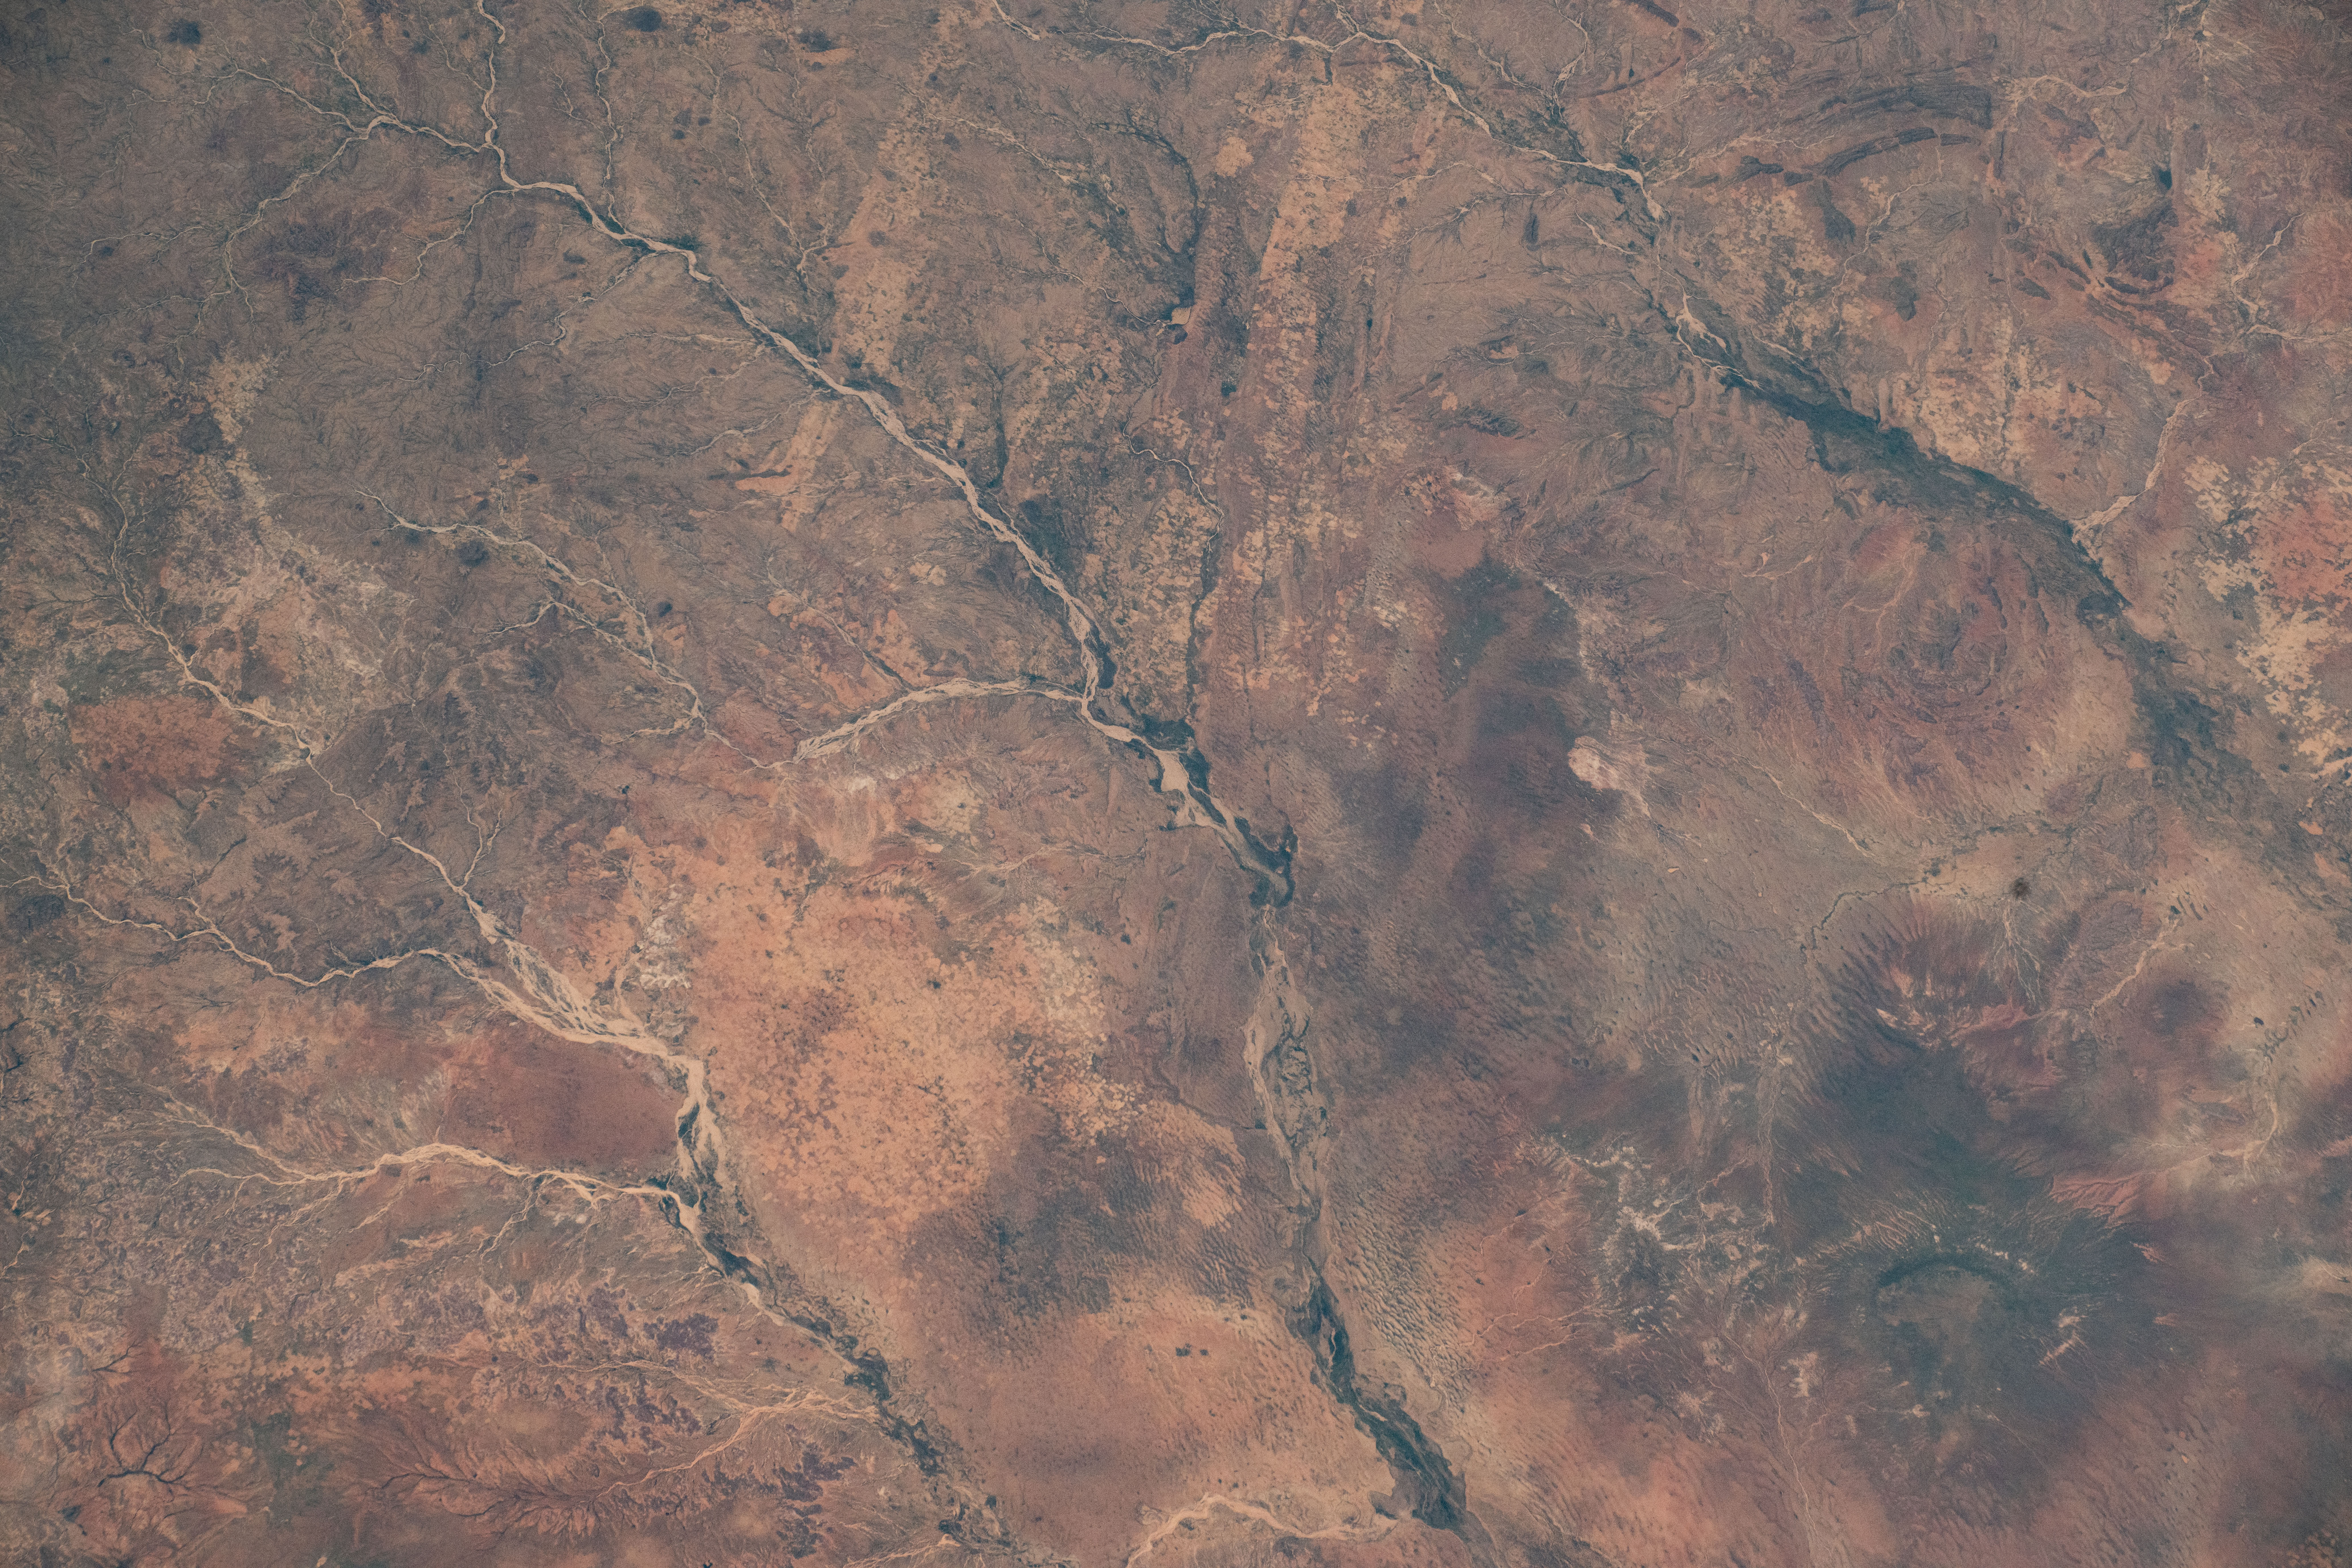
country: SUDAN
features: ANKA, DAYM QARAD, QUMQUM, QAWZ NAI
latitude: 14.8
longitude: 24.6
